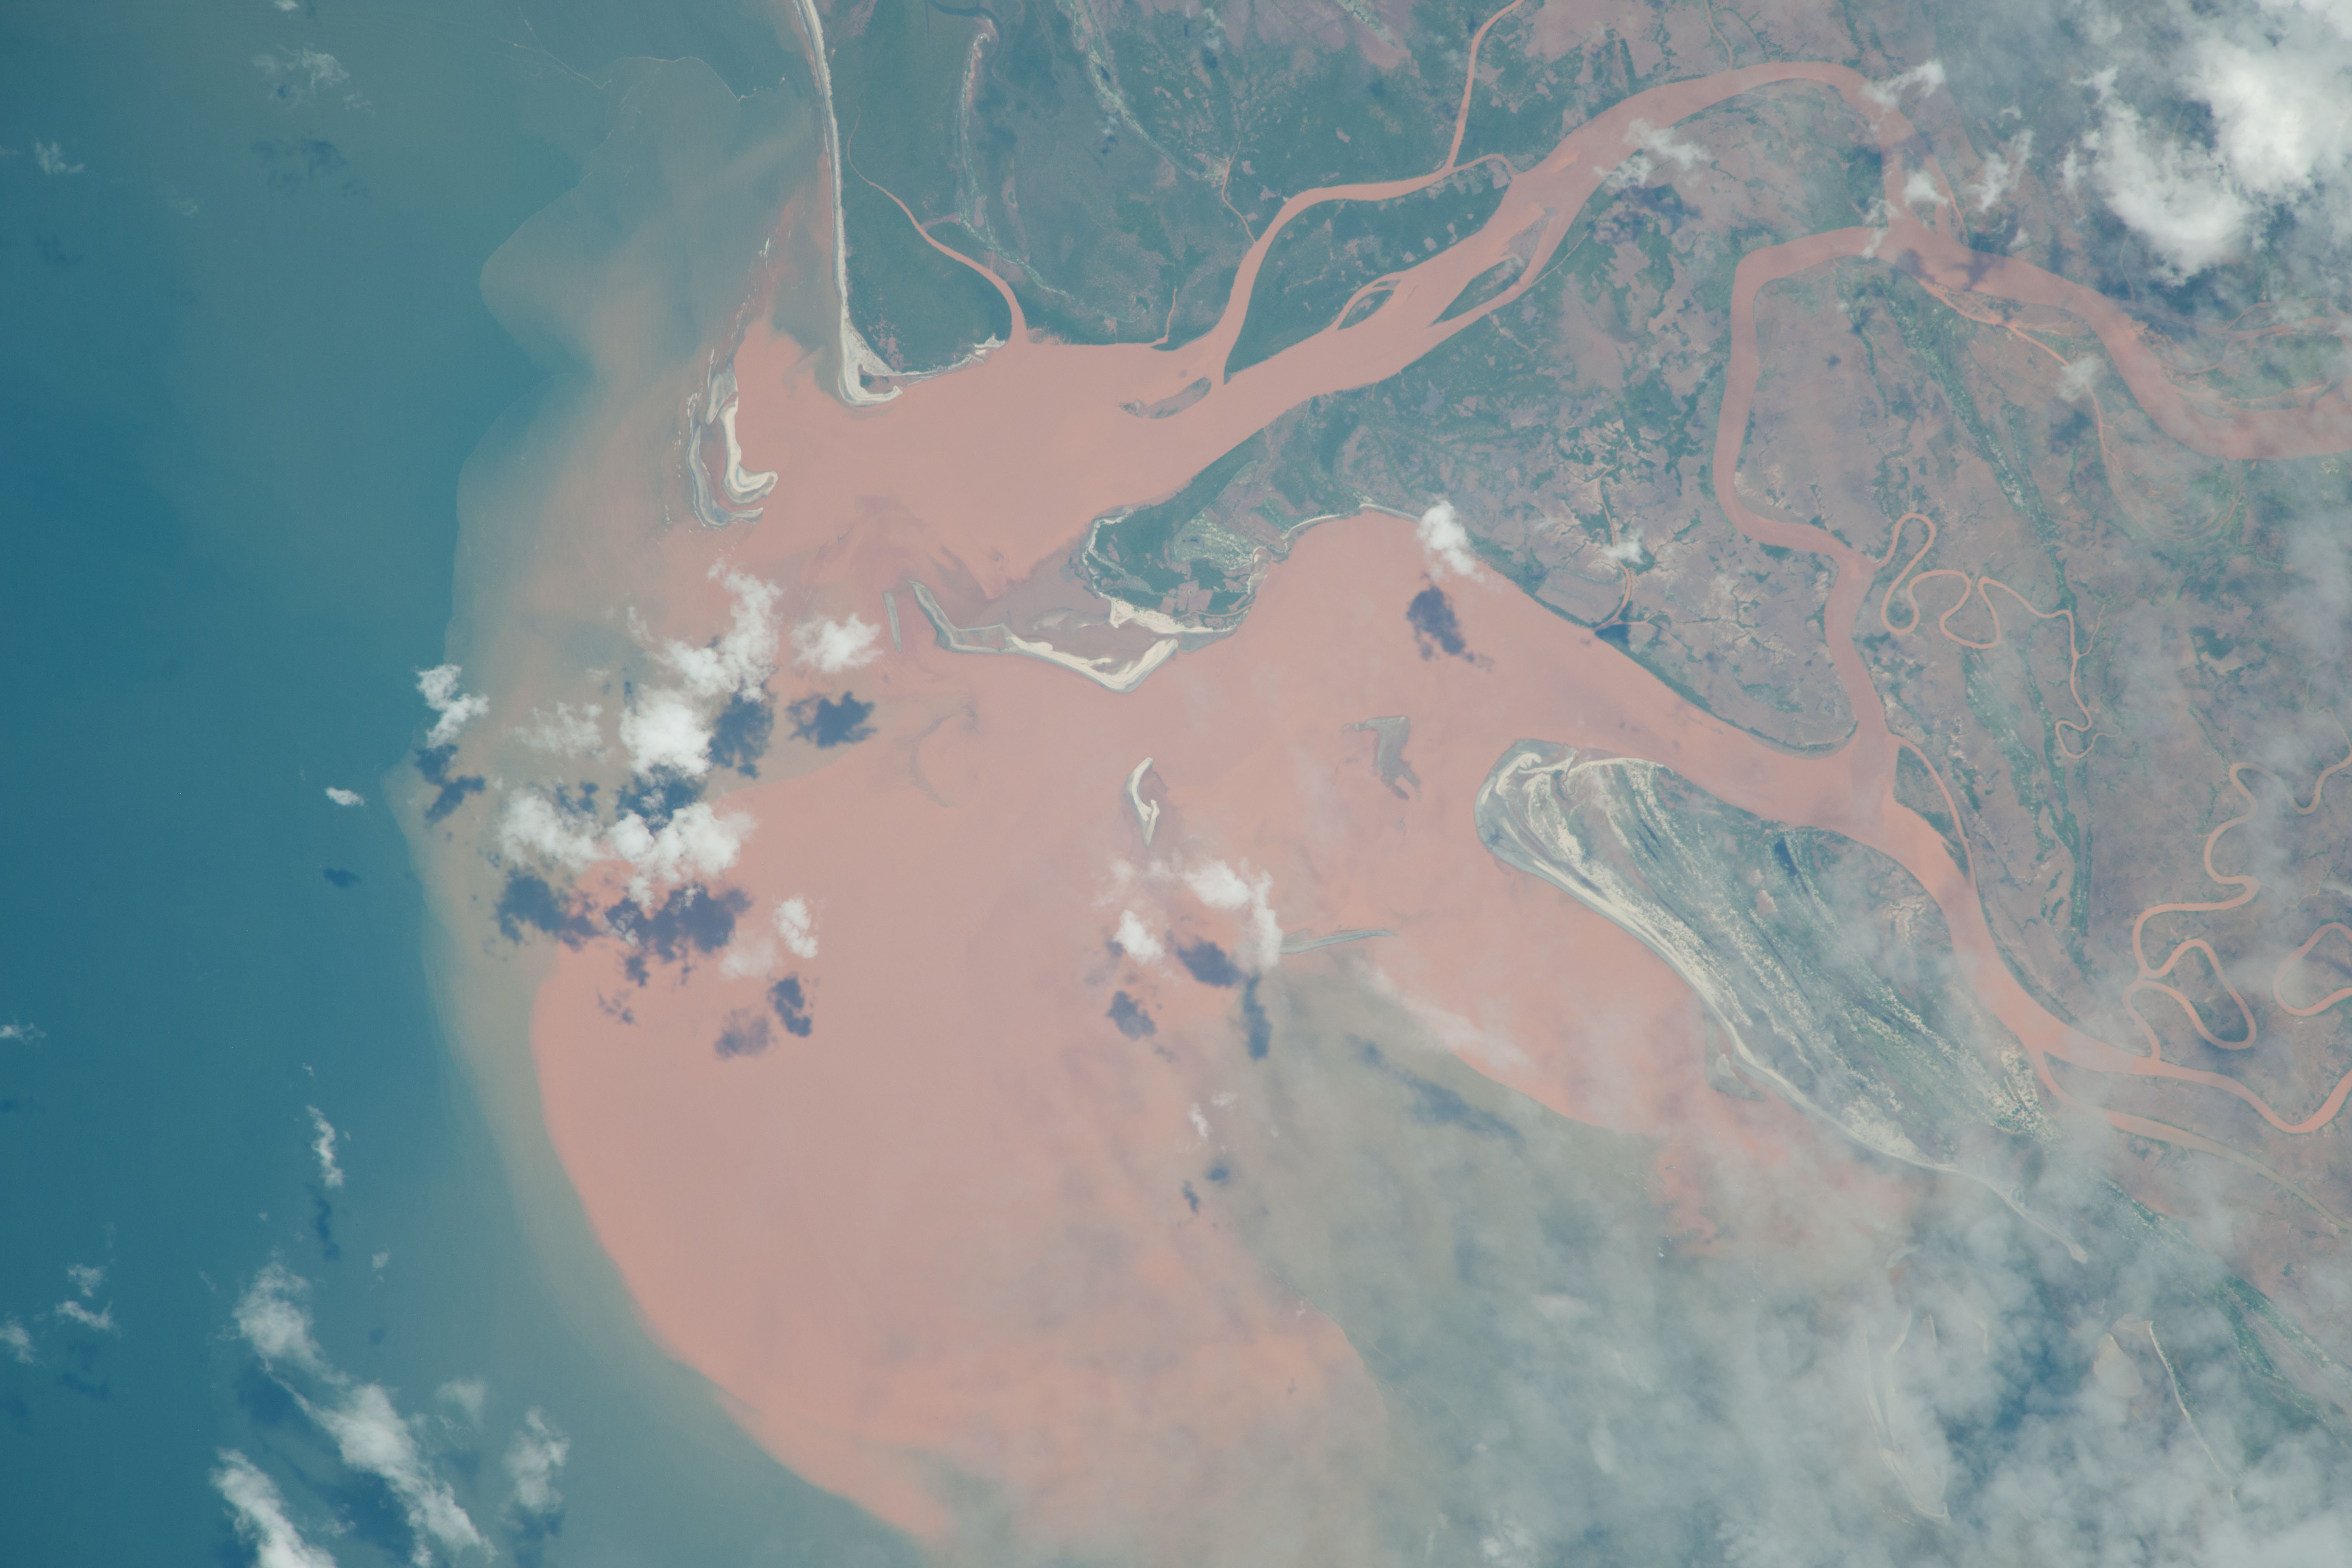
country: MADAGASCAR
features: MANIA RIVER, MOZAMBIQUE CHANNEL, JUNGLE
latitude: -19.7
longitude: 44.4
